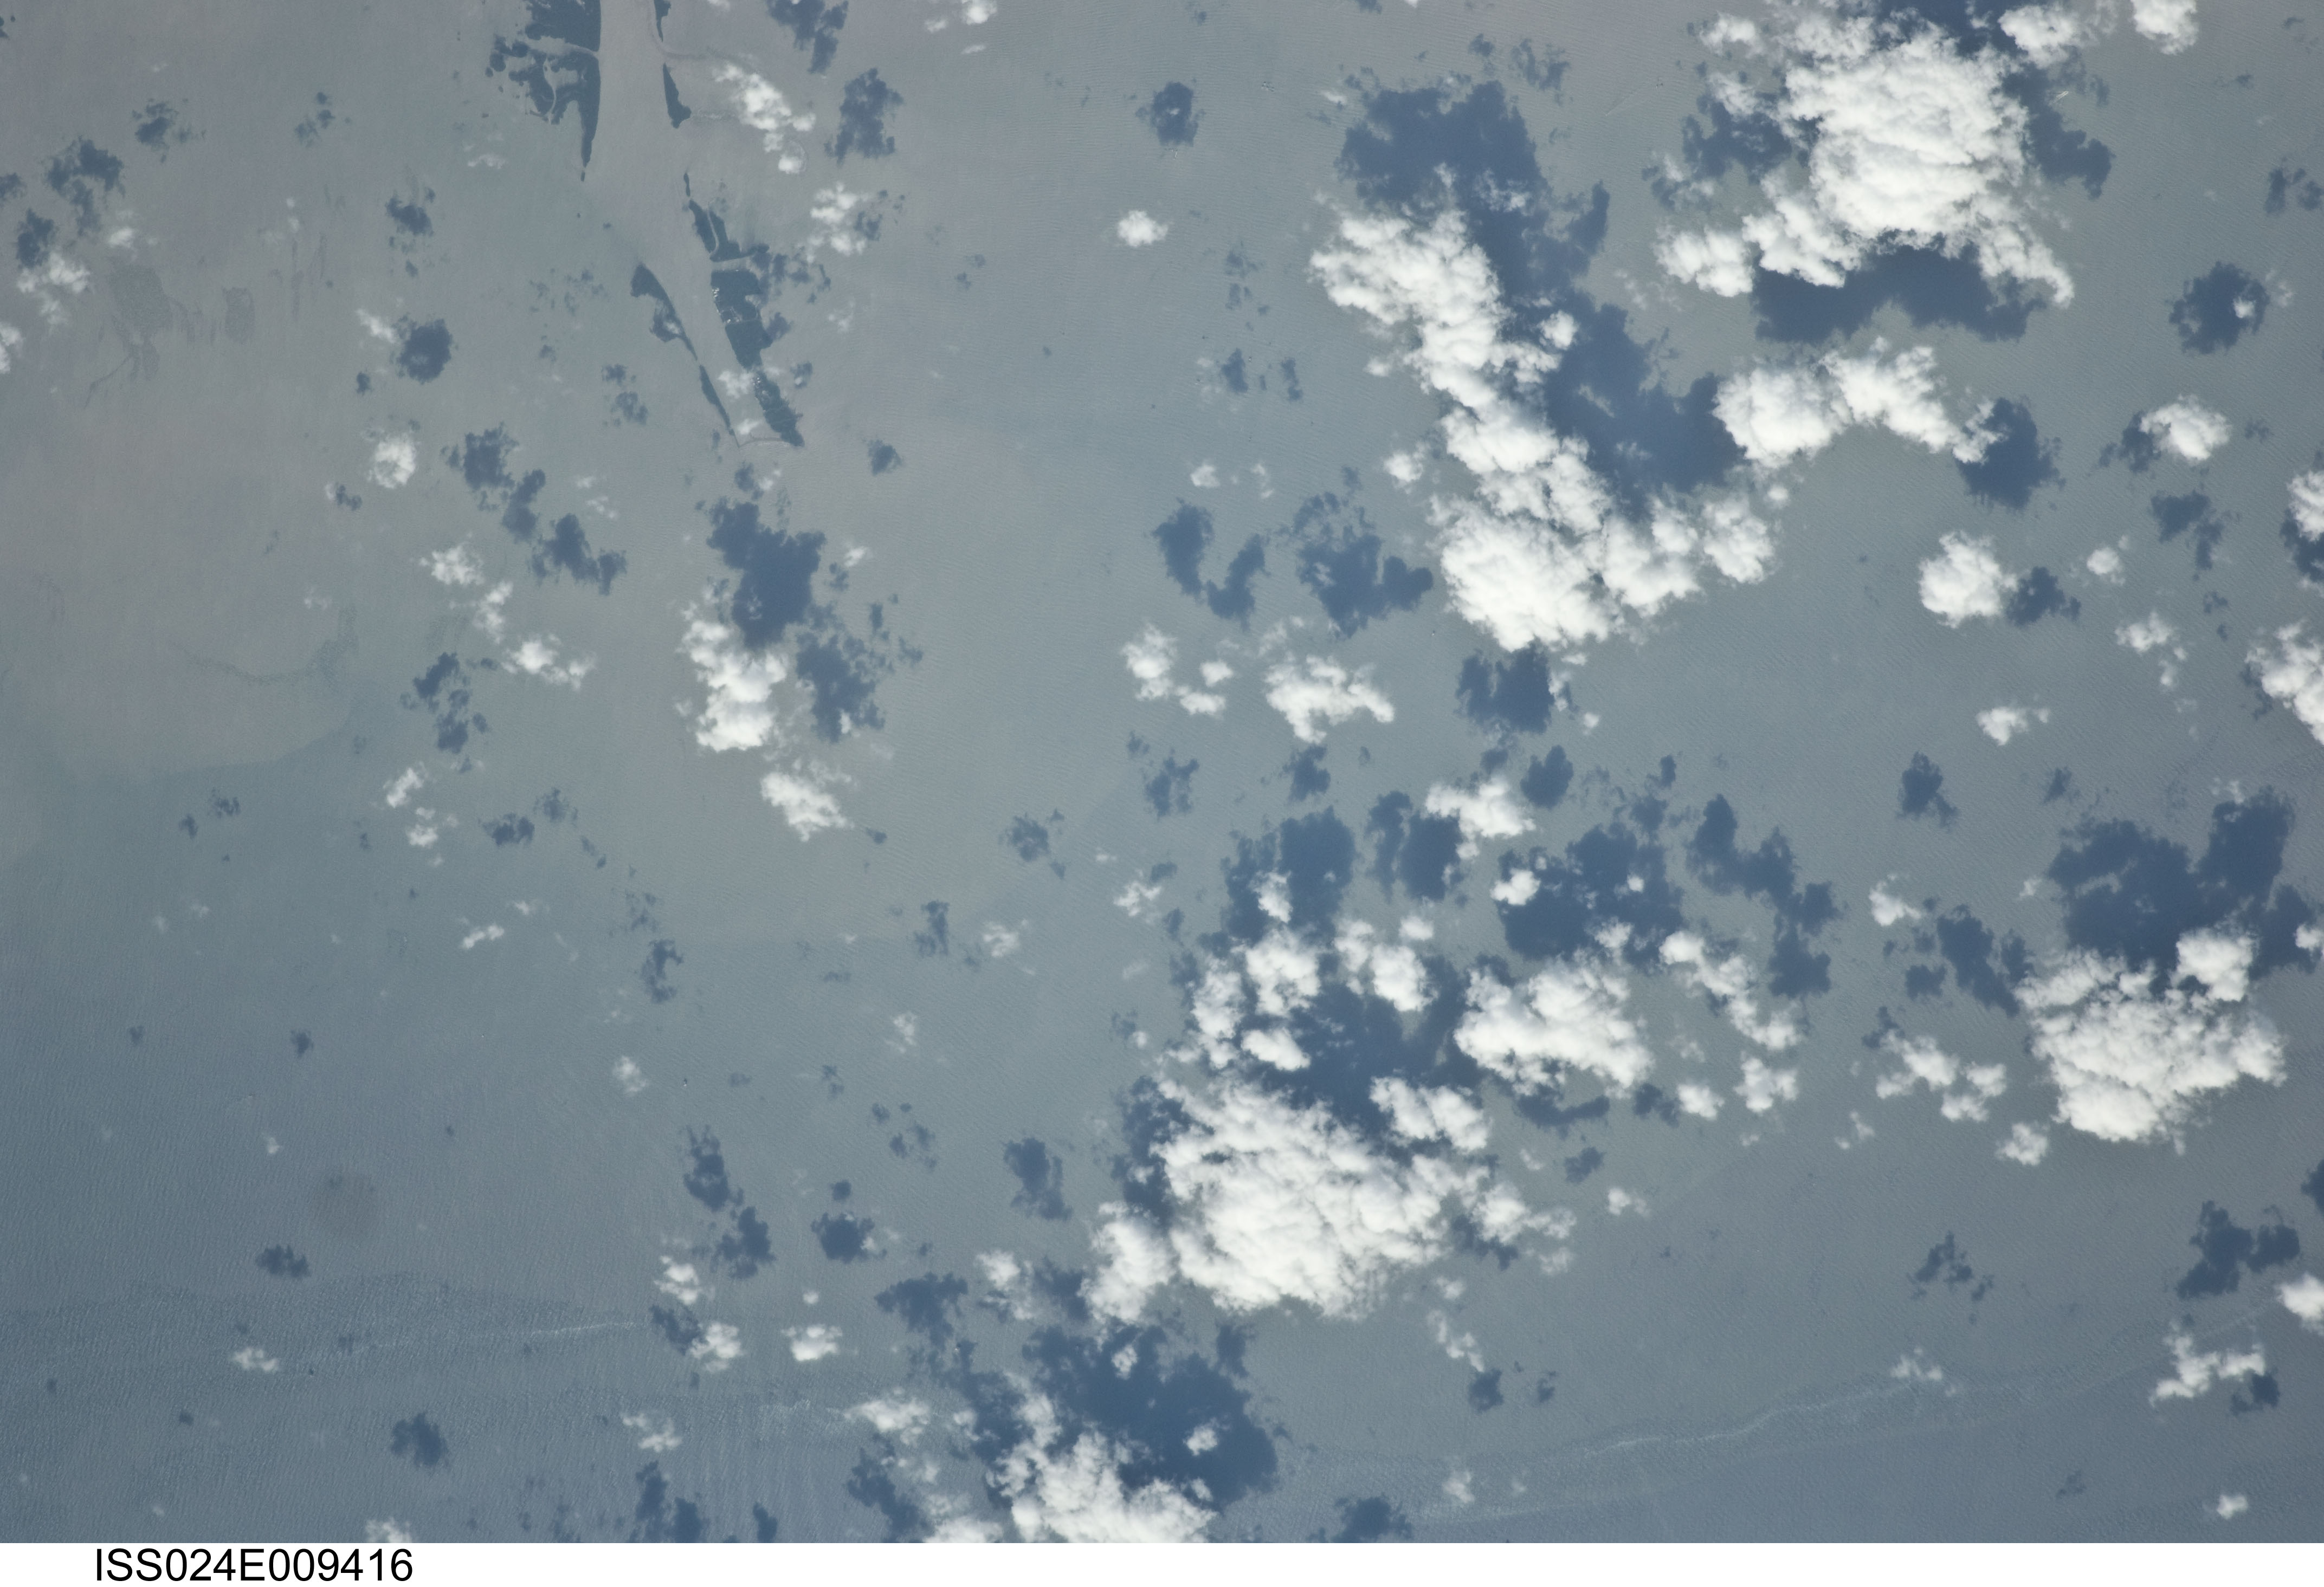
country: USA-LOUISIANA
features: NORTH PASS OF MISSISSIPPI R. DELTA, GLINT, SHEEN, WAVES
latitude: 29.2
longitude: -89.0
